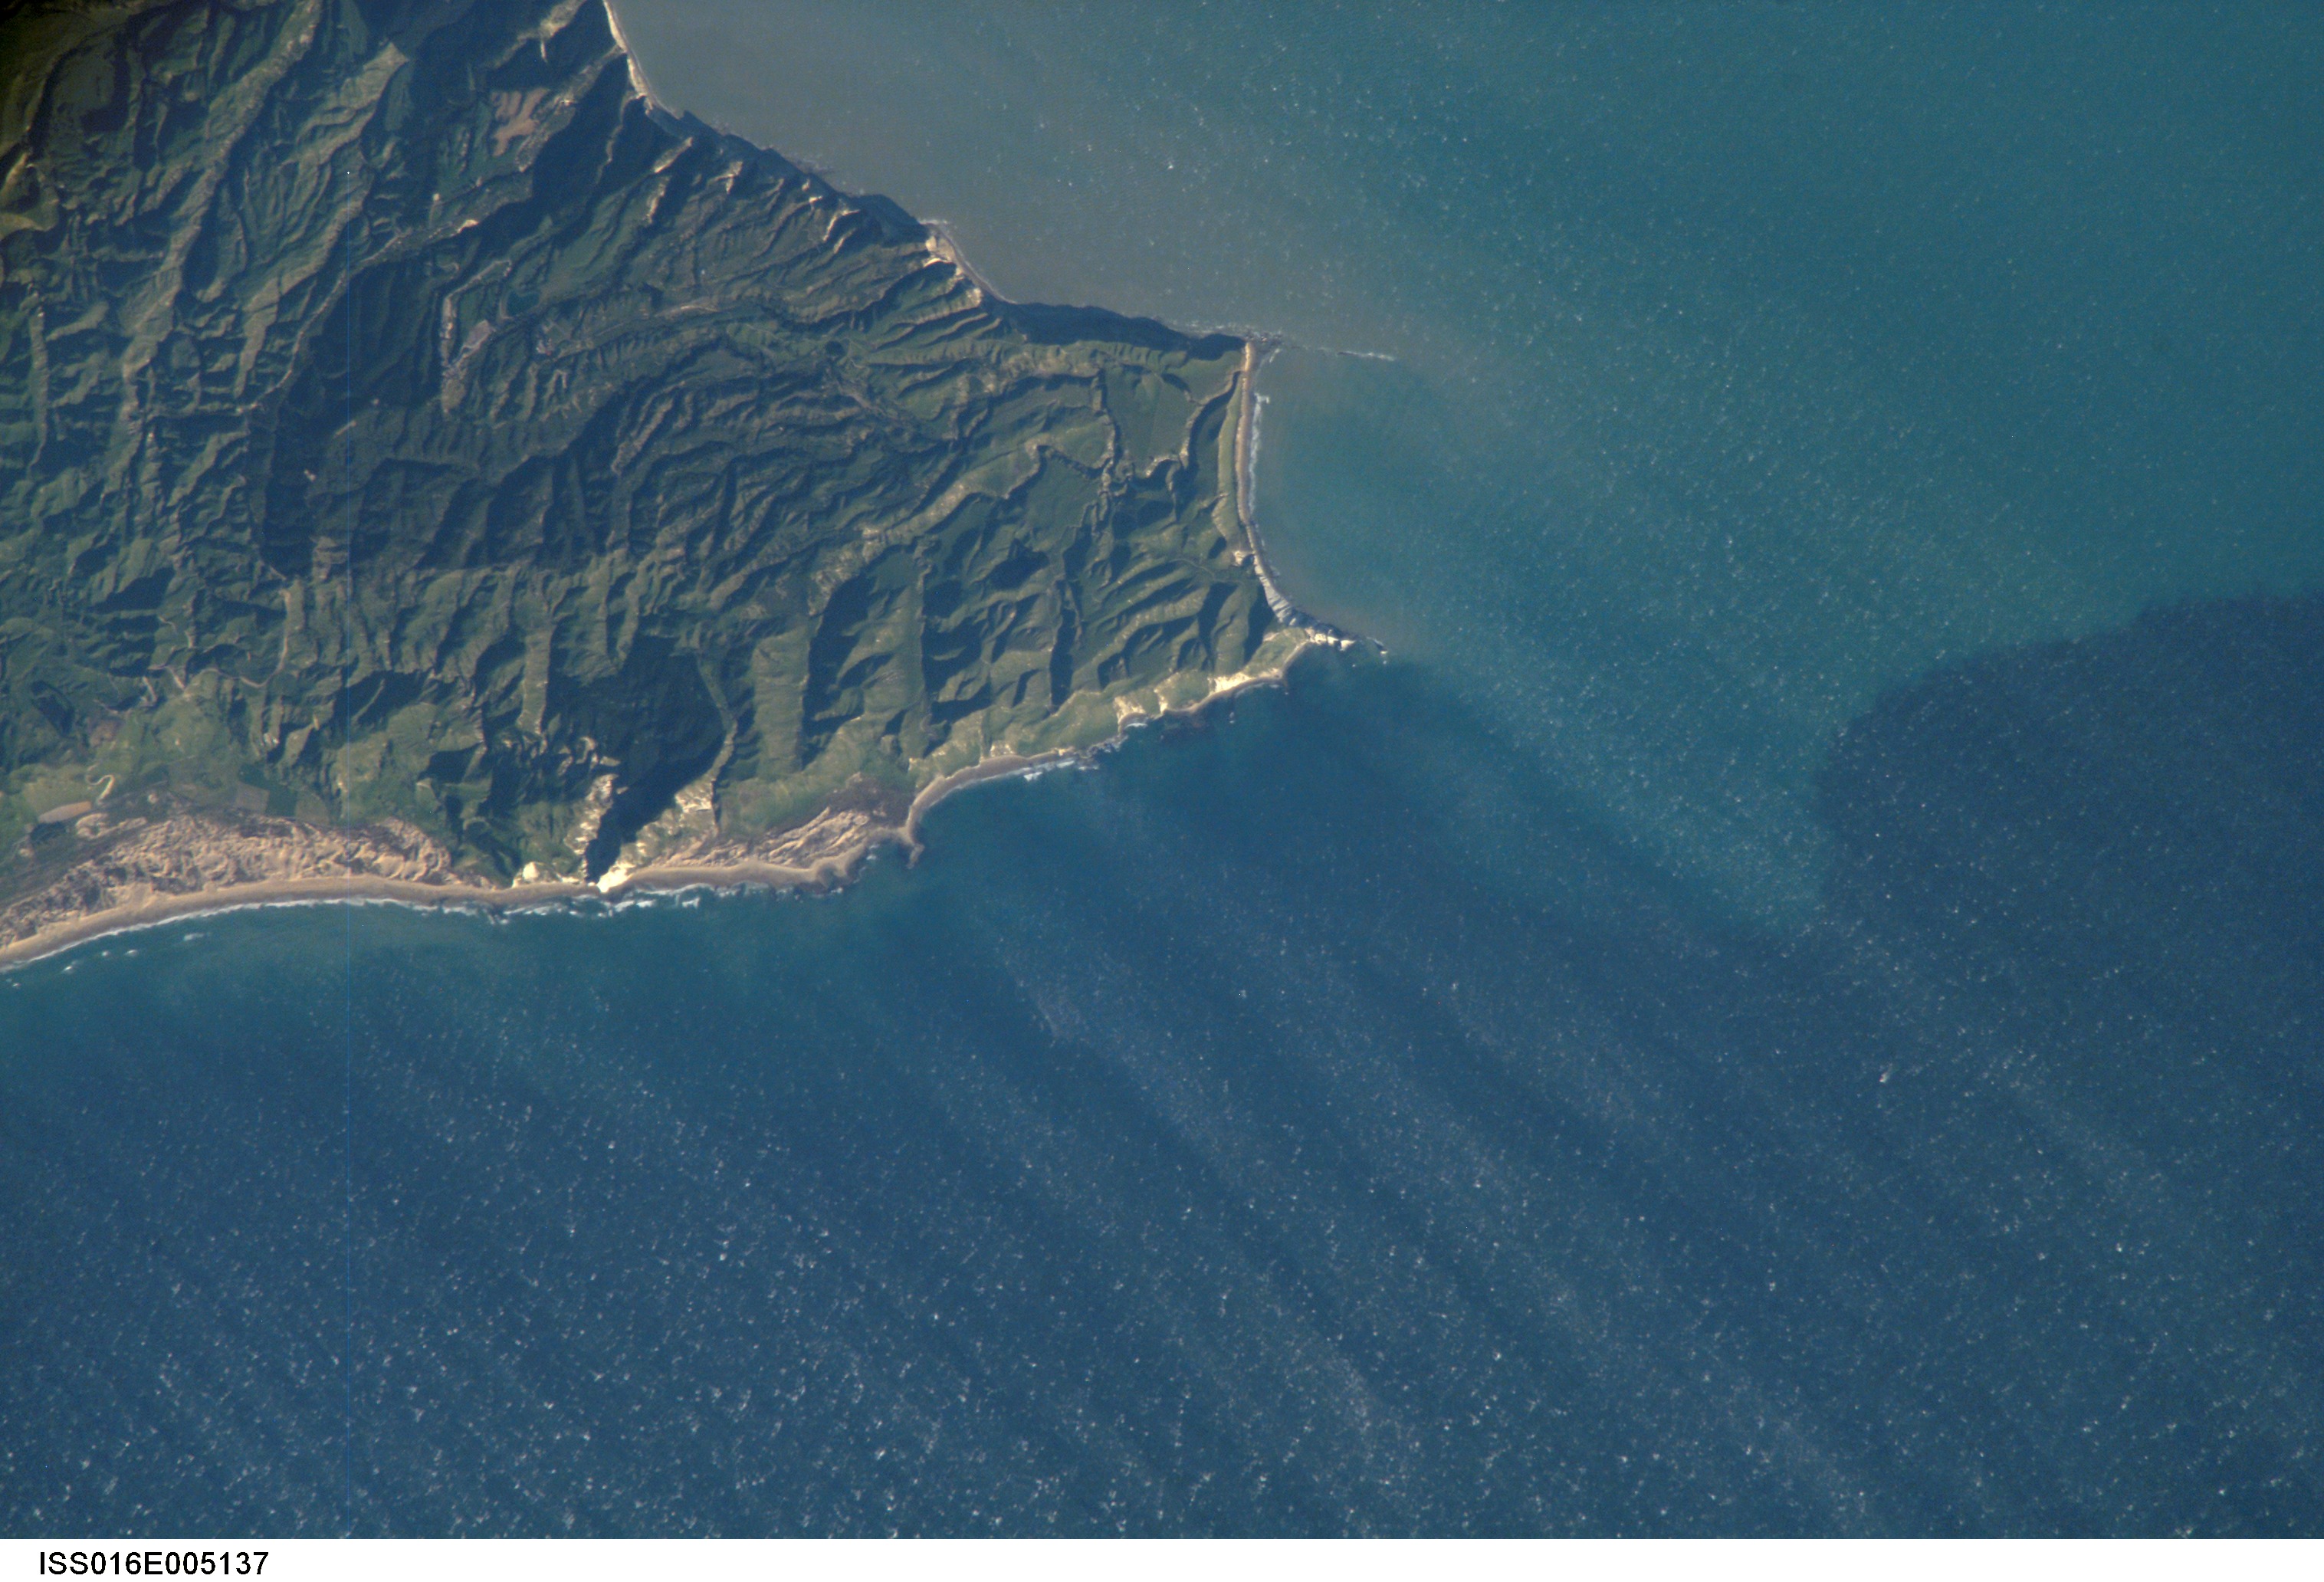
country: NEW ZEALAND-NI
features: CAPE KIDNAPPERS, PACIFIC OCEAN
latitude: -39.6
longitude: 177.1
